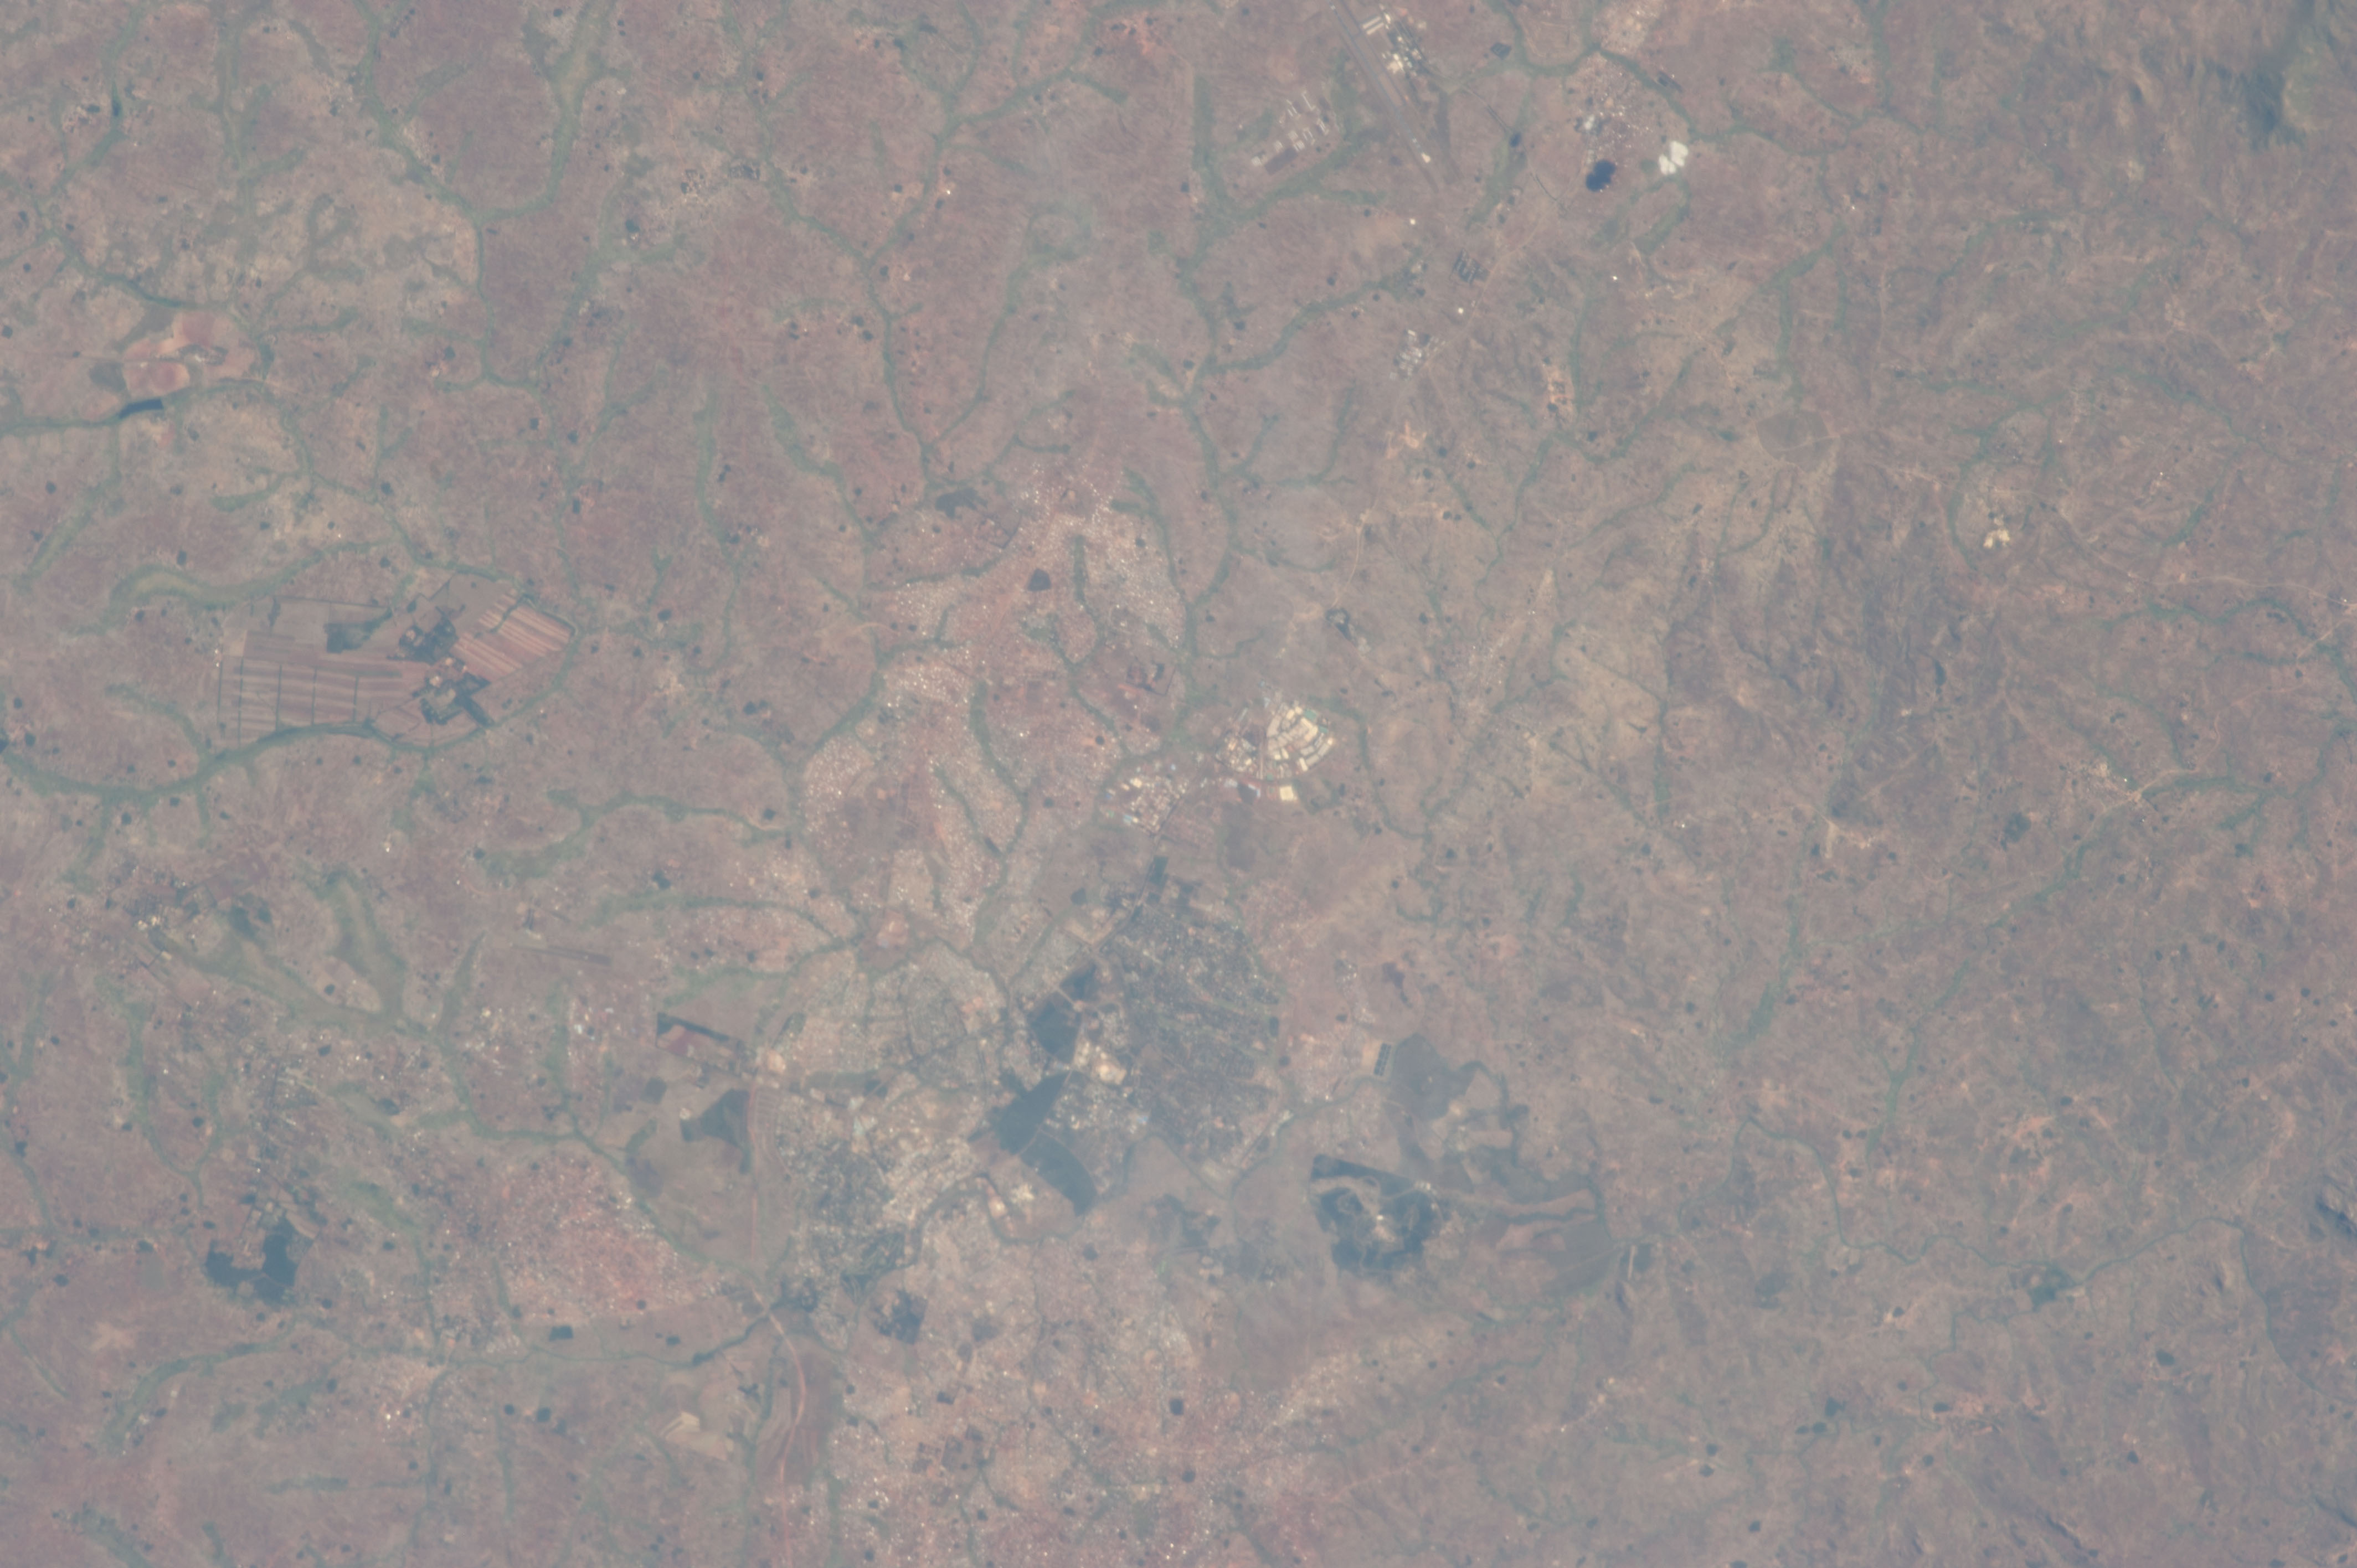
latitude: -13.9
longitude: 33.8
